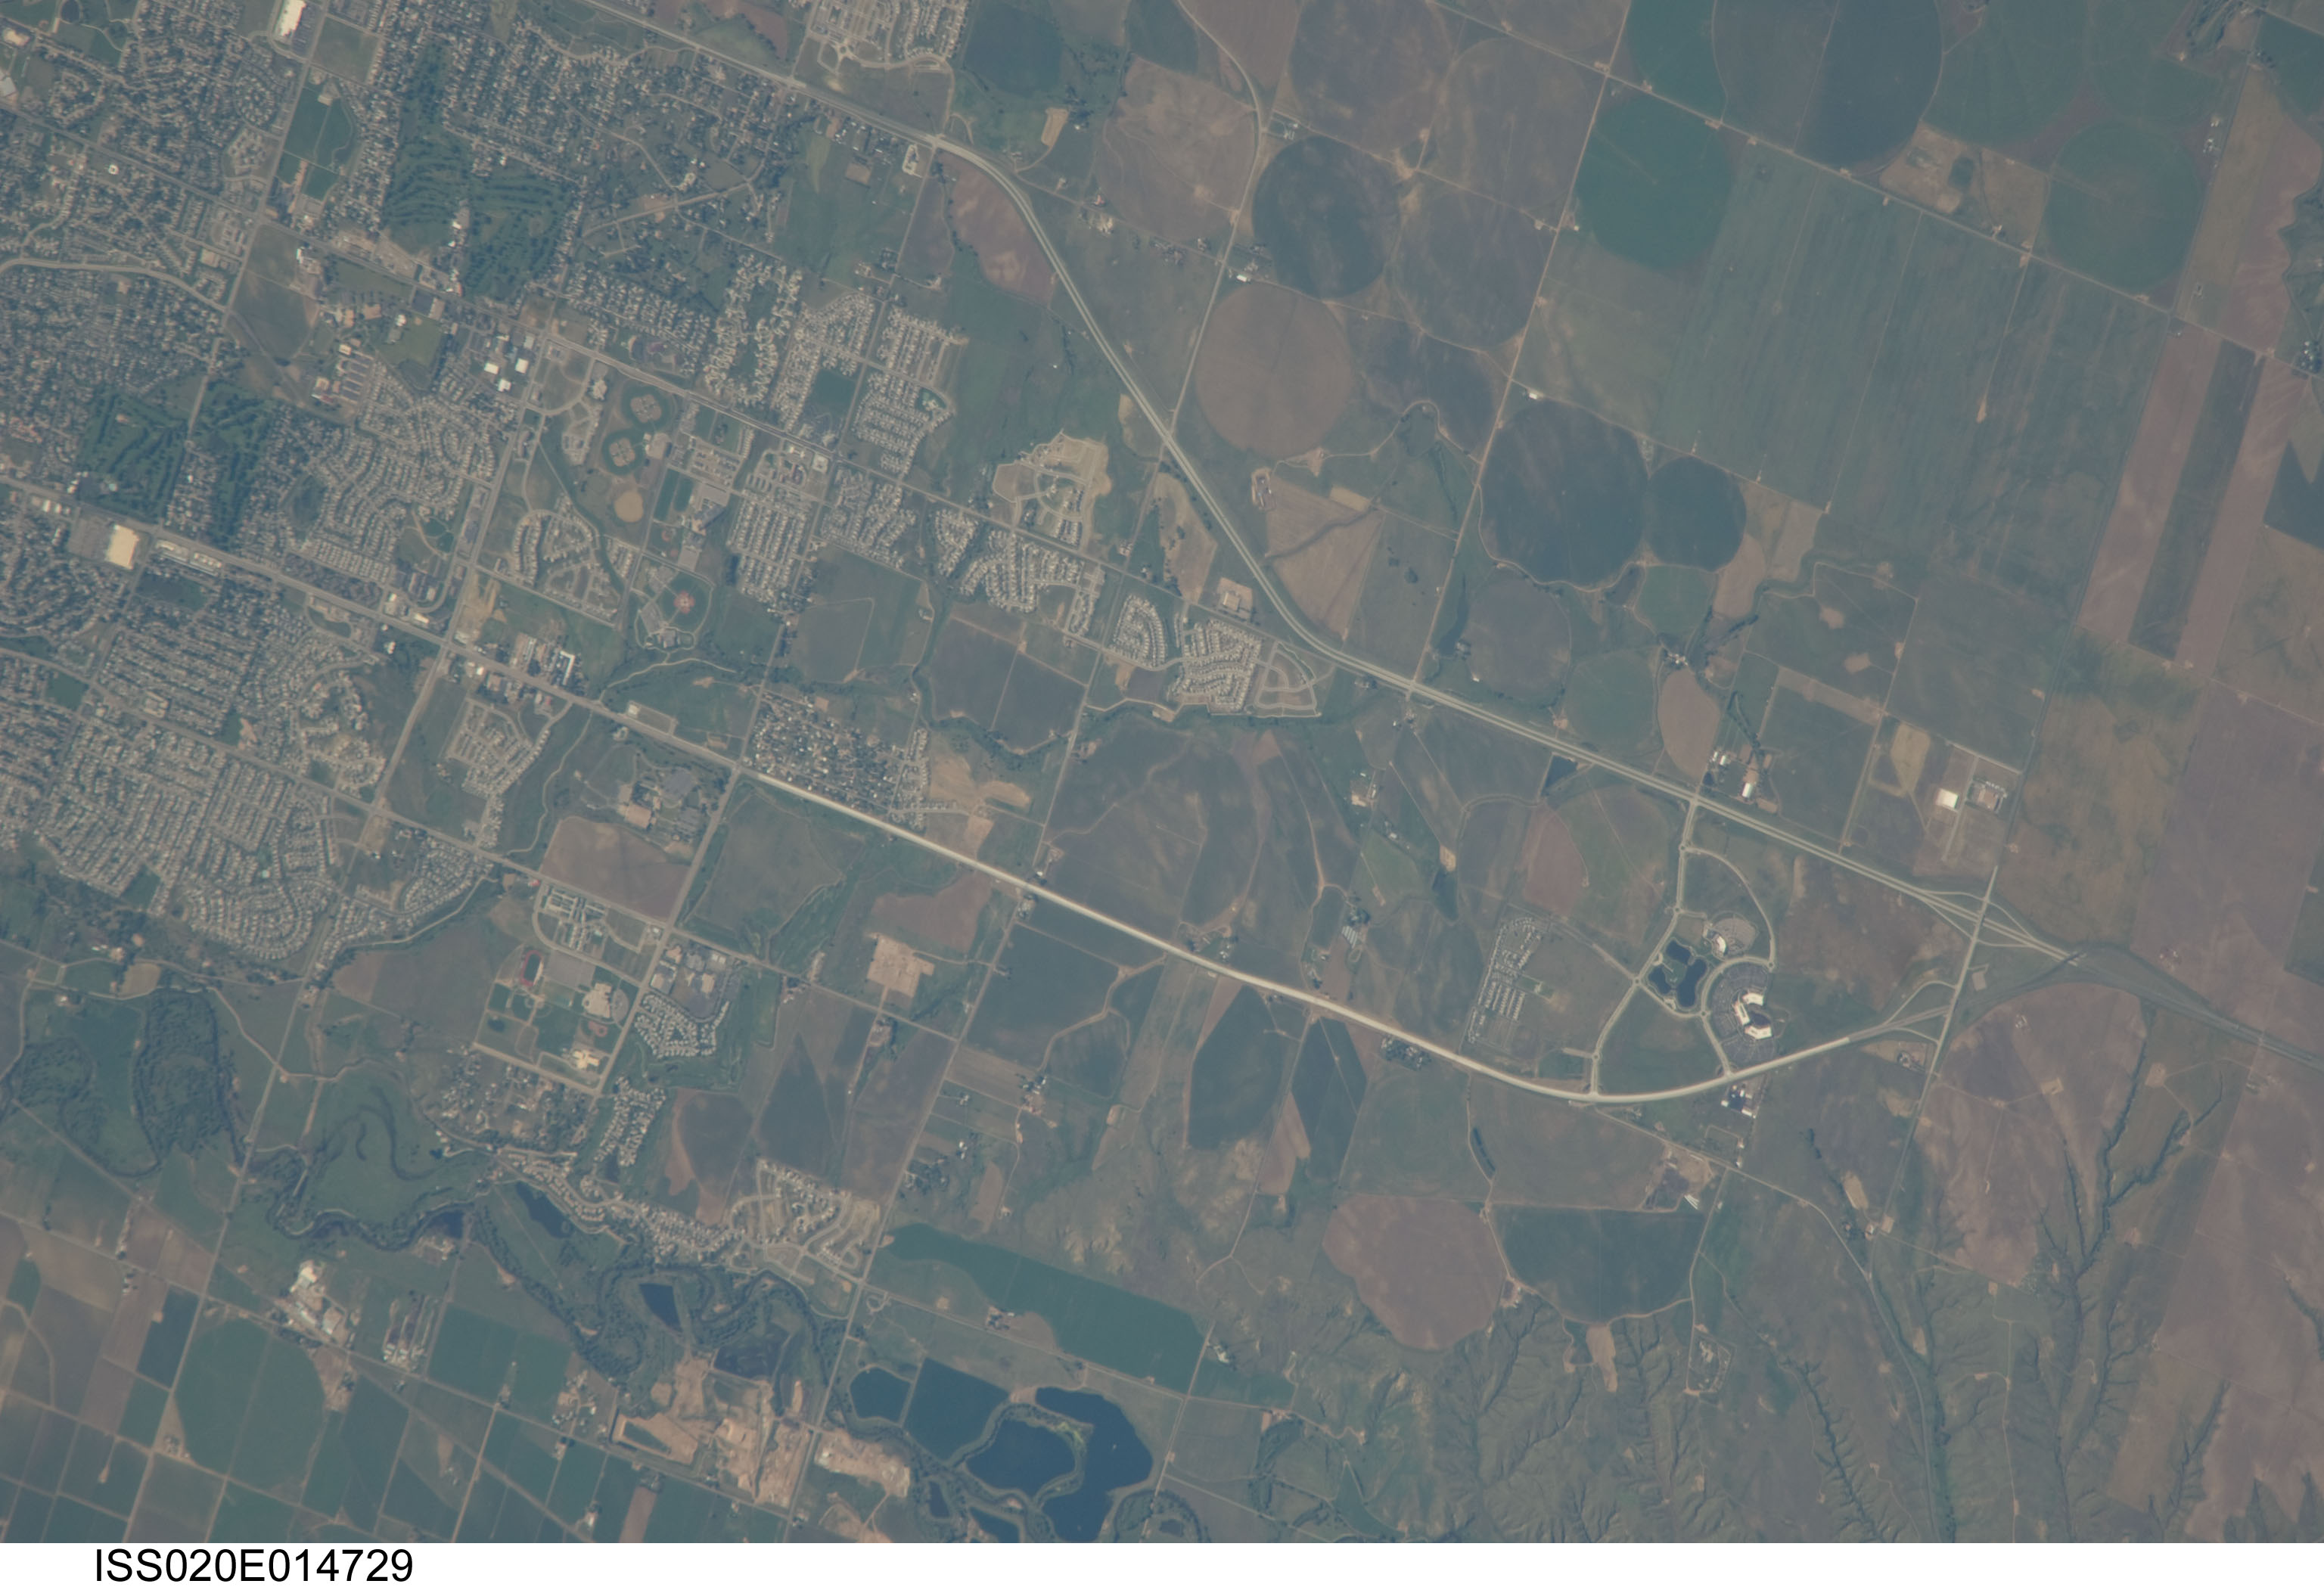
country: USA-COLORADO
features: NW. GREELEY, AGR., CACHE LA POUDRE RIVER
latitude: 40.4
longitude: -104.8
